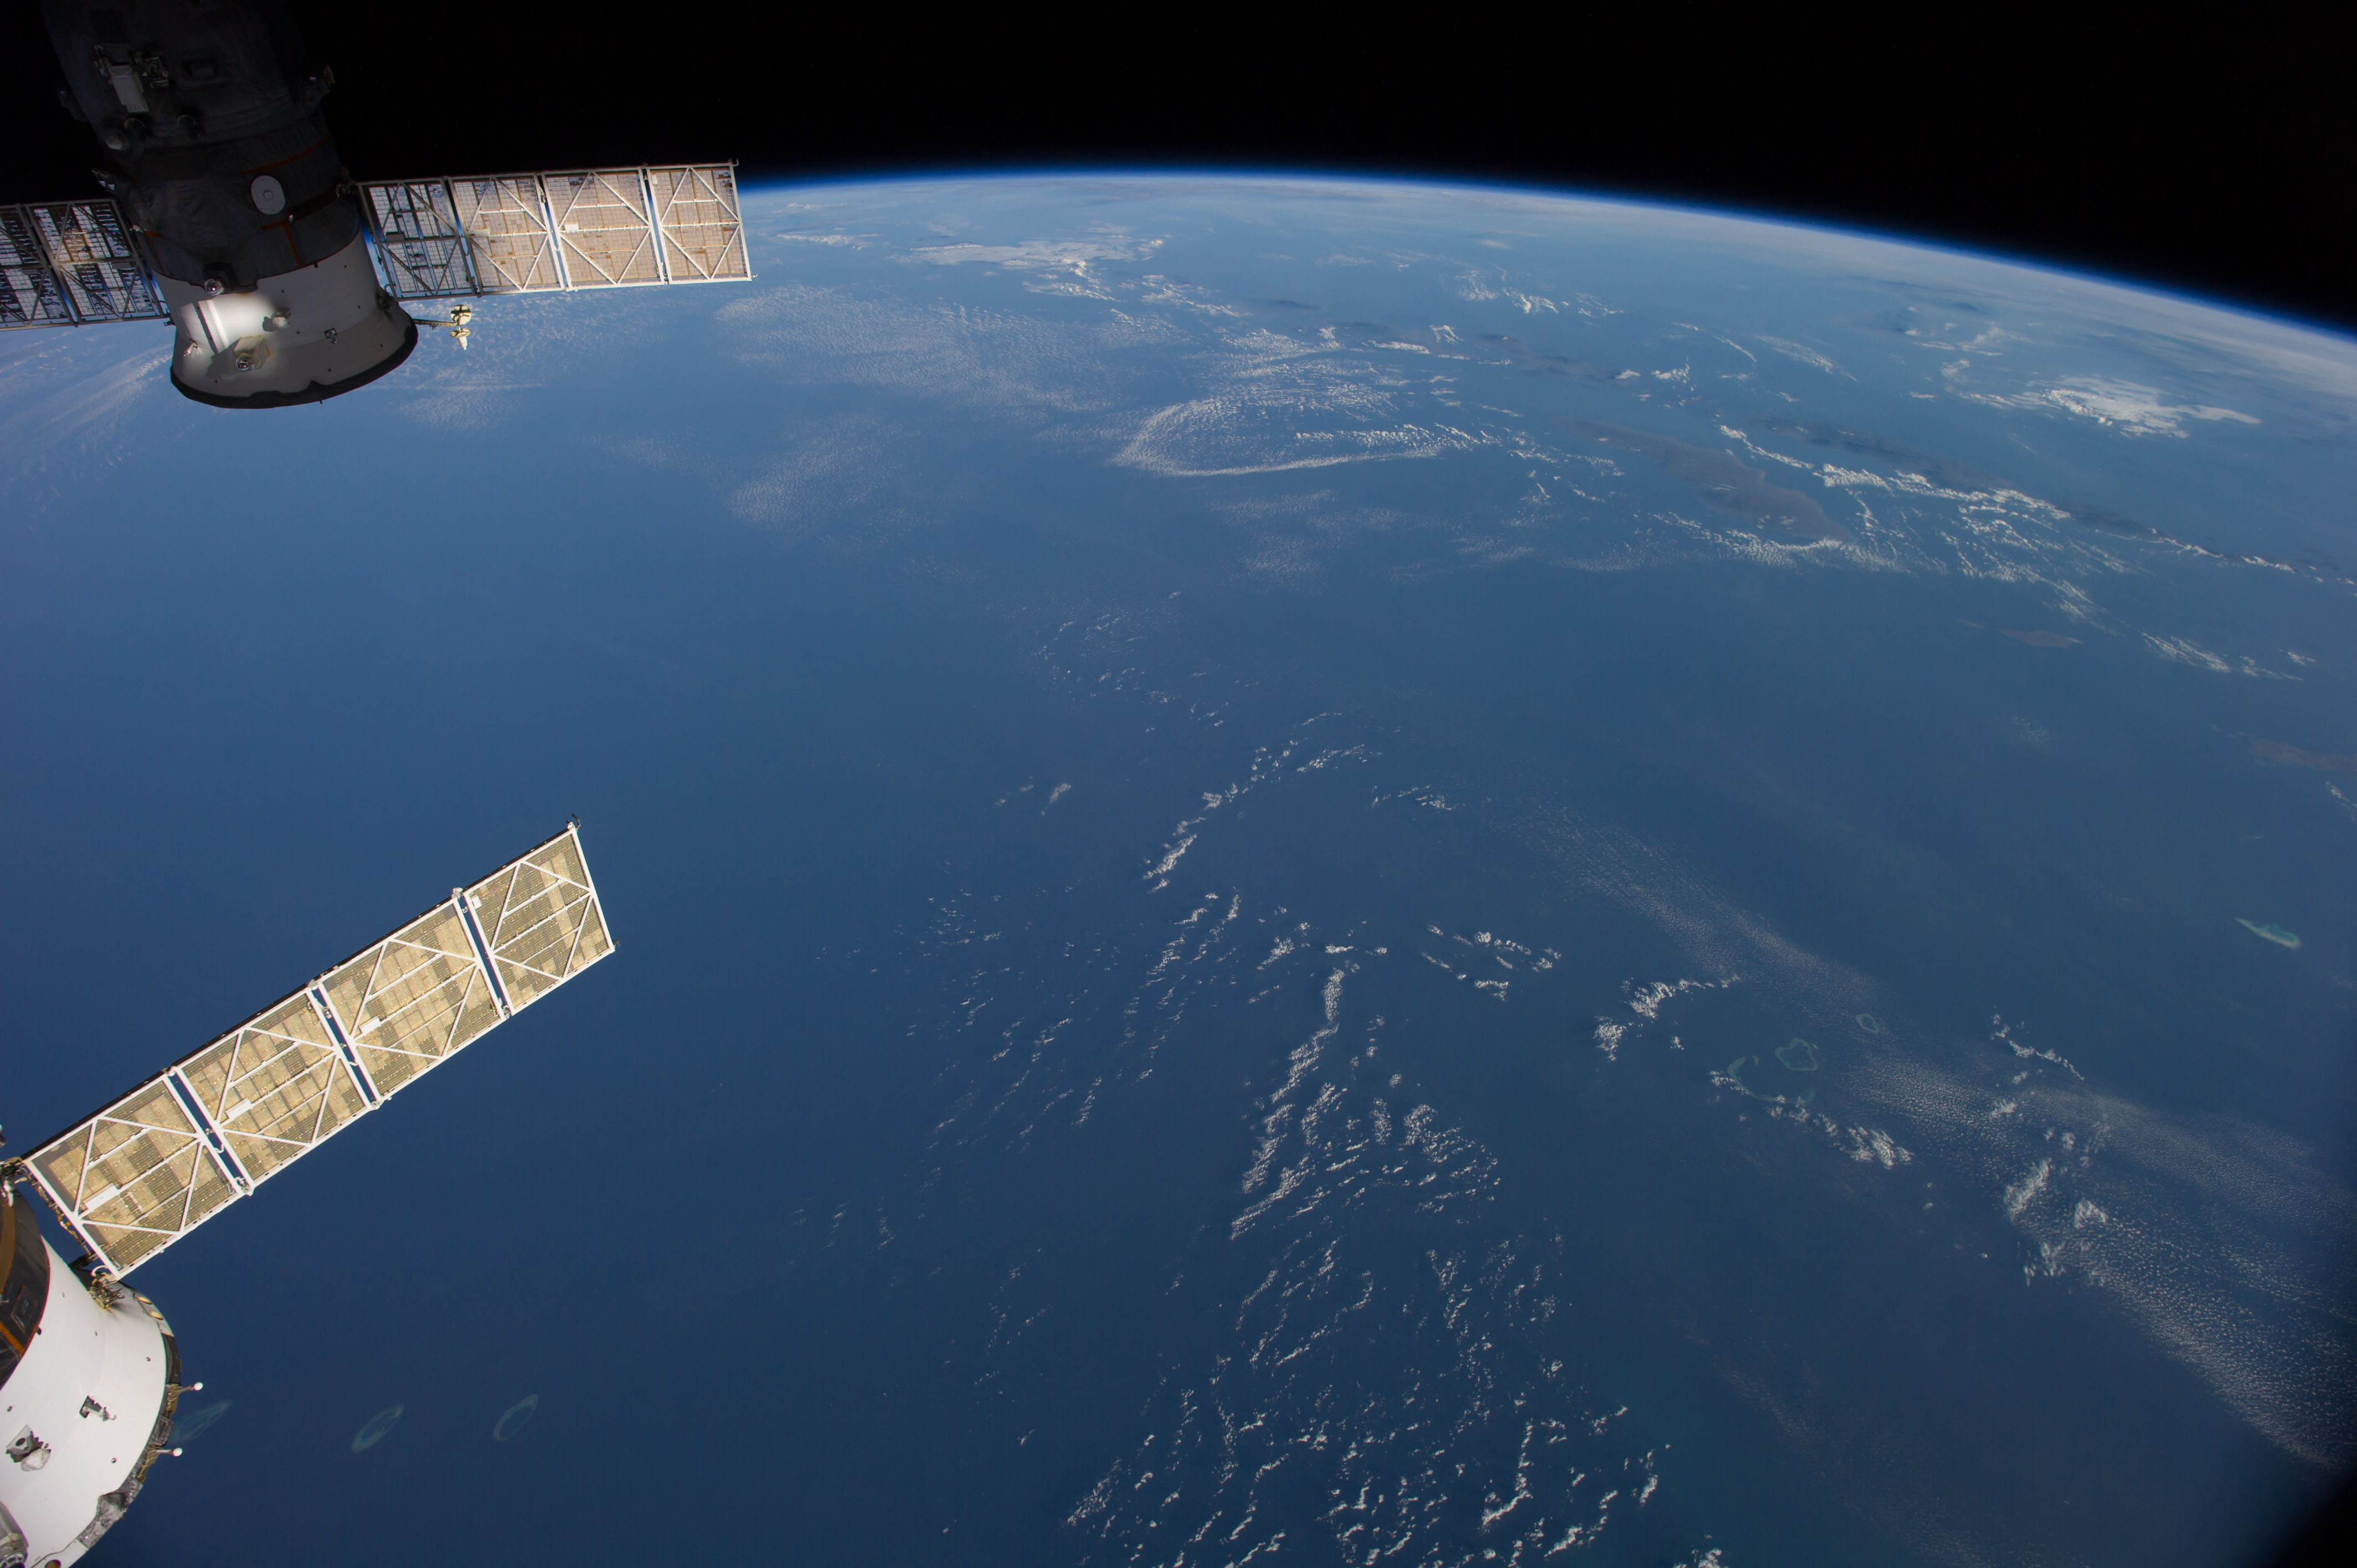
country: AUSTRALIA-WA
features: INDIAN O., JAVA S., BALI S., FLORES S., SAVU S., W. NUSA TENGGARA, E. NUSA TENGGARA, ATMOSPHERIC LIMB
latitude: -14.0
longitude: 118.0
